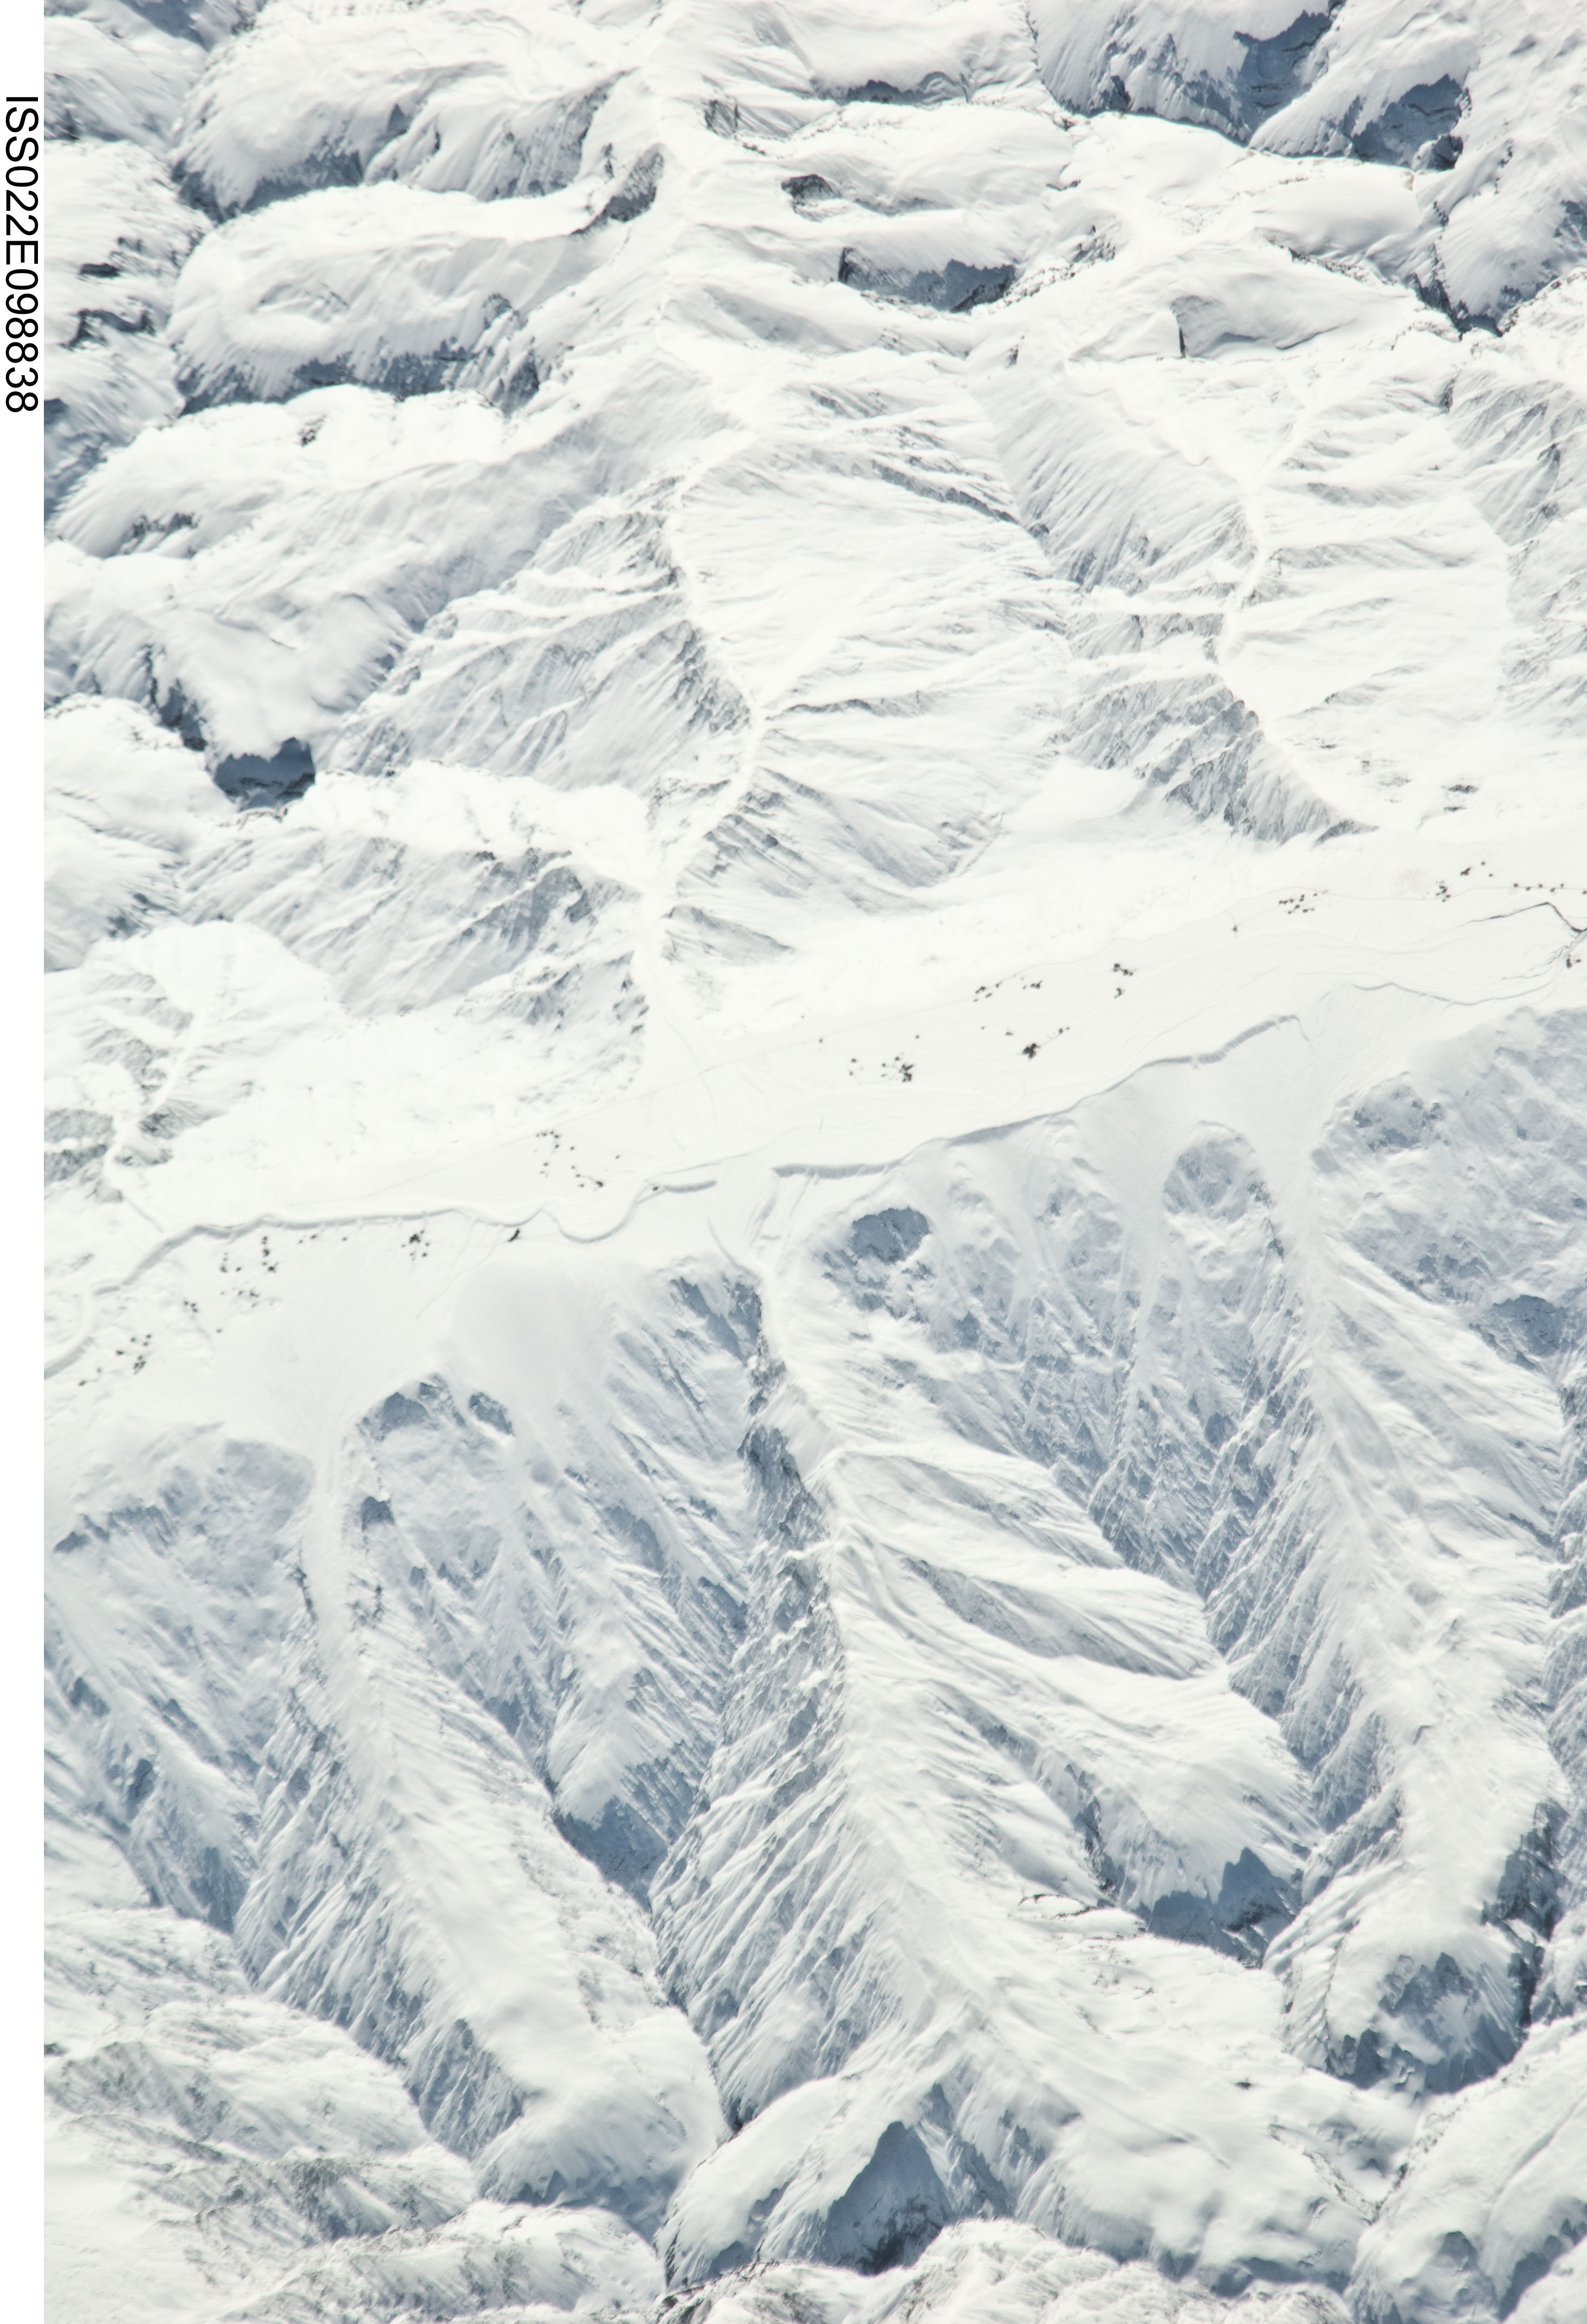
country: CHINA
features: KARAKORAM RANGE, SNOW COVERED GLACIERS AND VALLEYS
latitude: 35.8
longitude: 77.3
